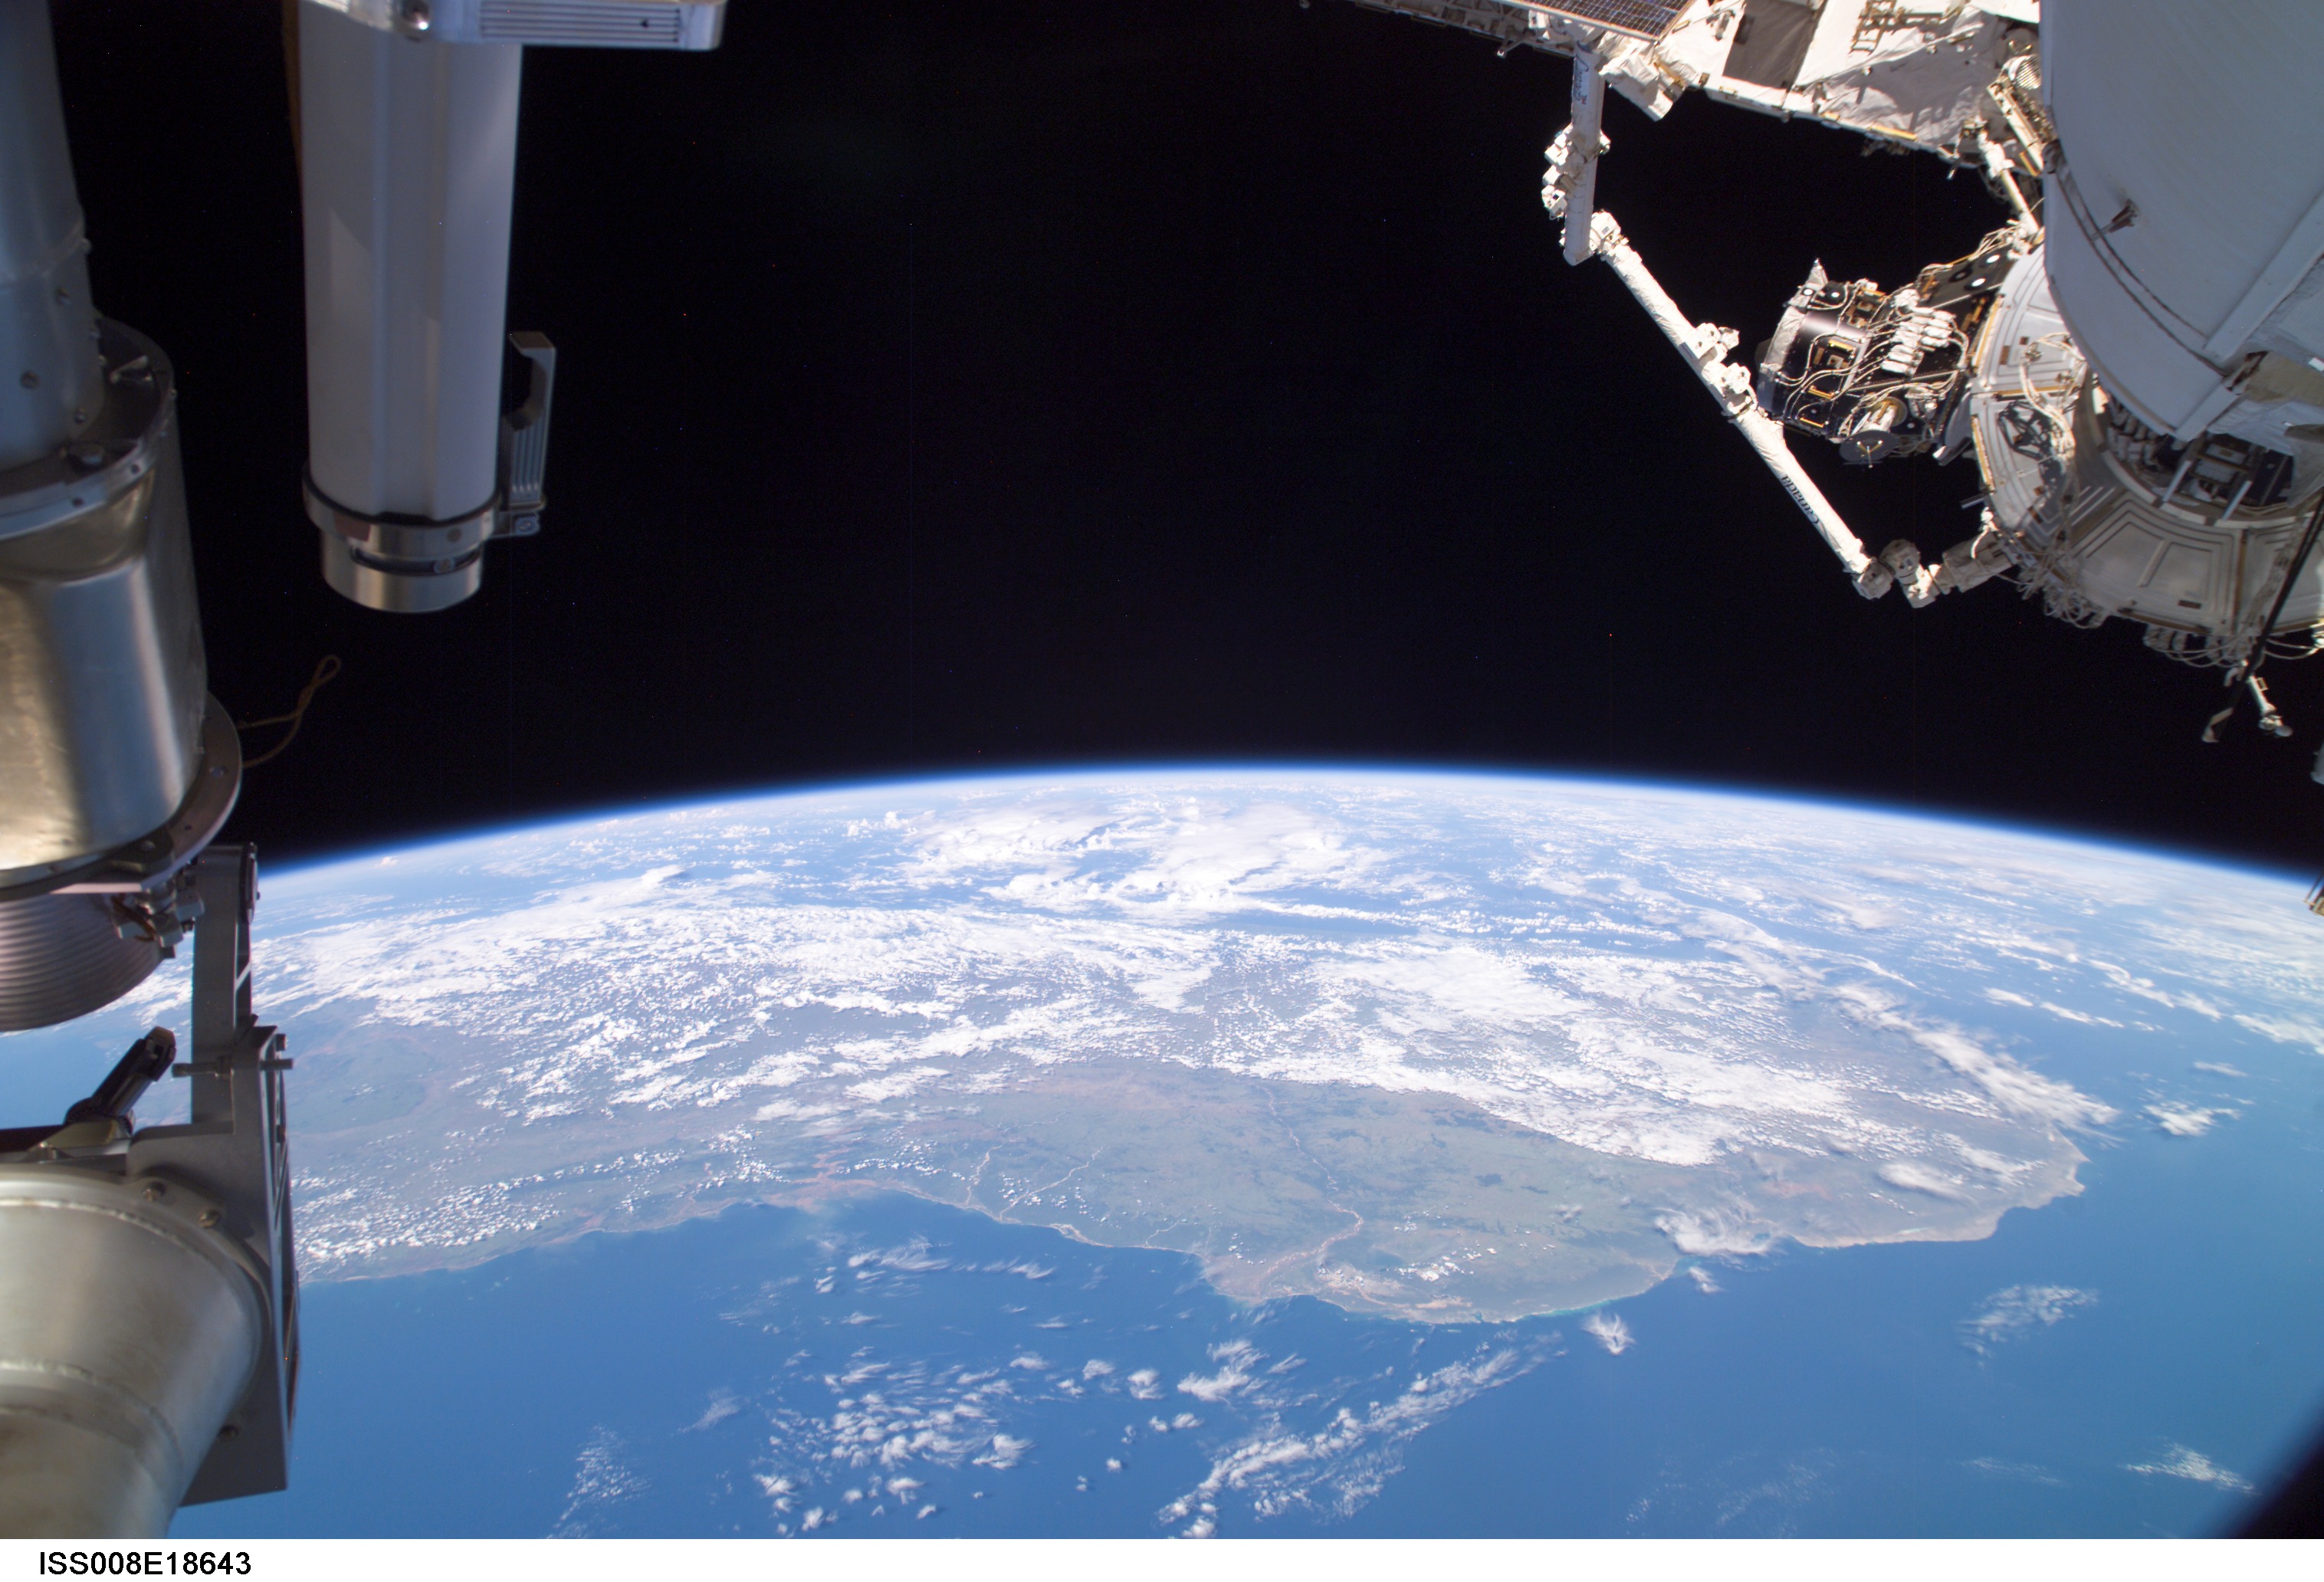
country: MADAGASCAR
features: MOZAMBIQUE CHAN., INDIAN O., ATMOSPHERIC LIMB
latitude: -22.0
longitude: 44.5
